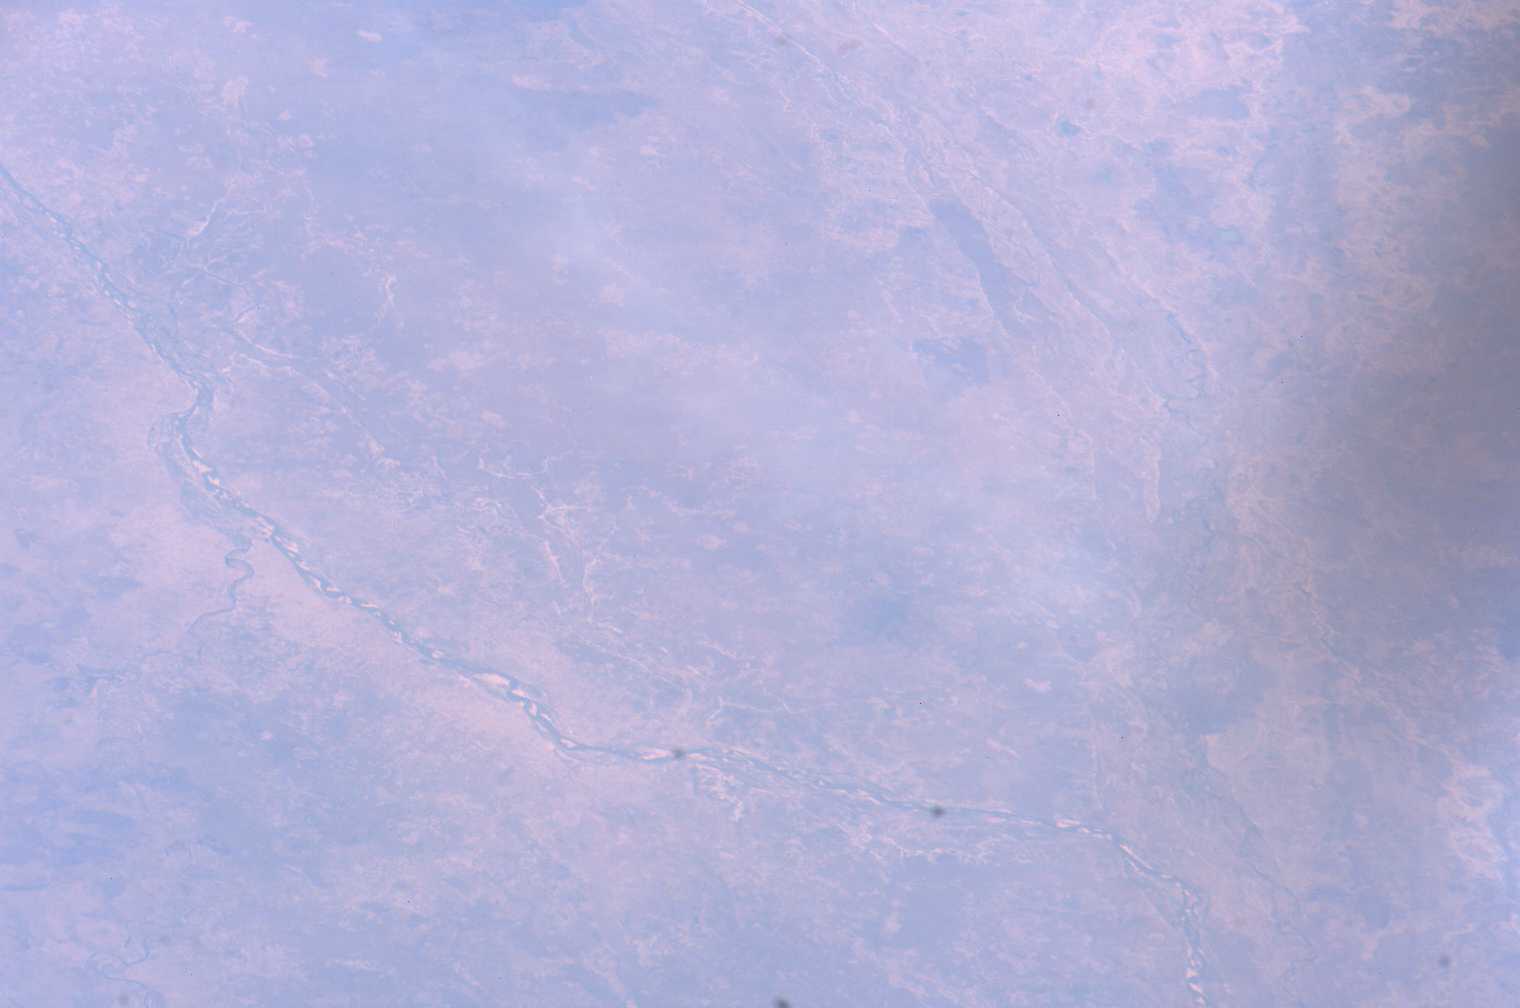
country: CHAD
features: CHARI R. FAN APEX
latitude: 10.5
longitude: 16.5
